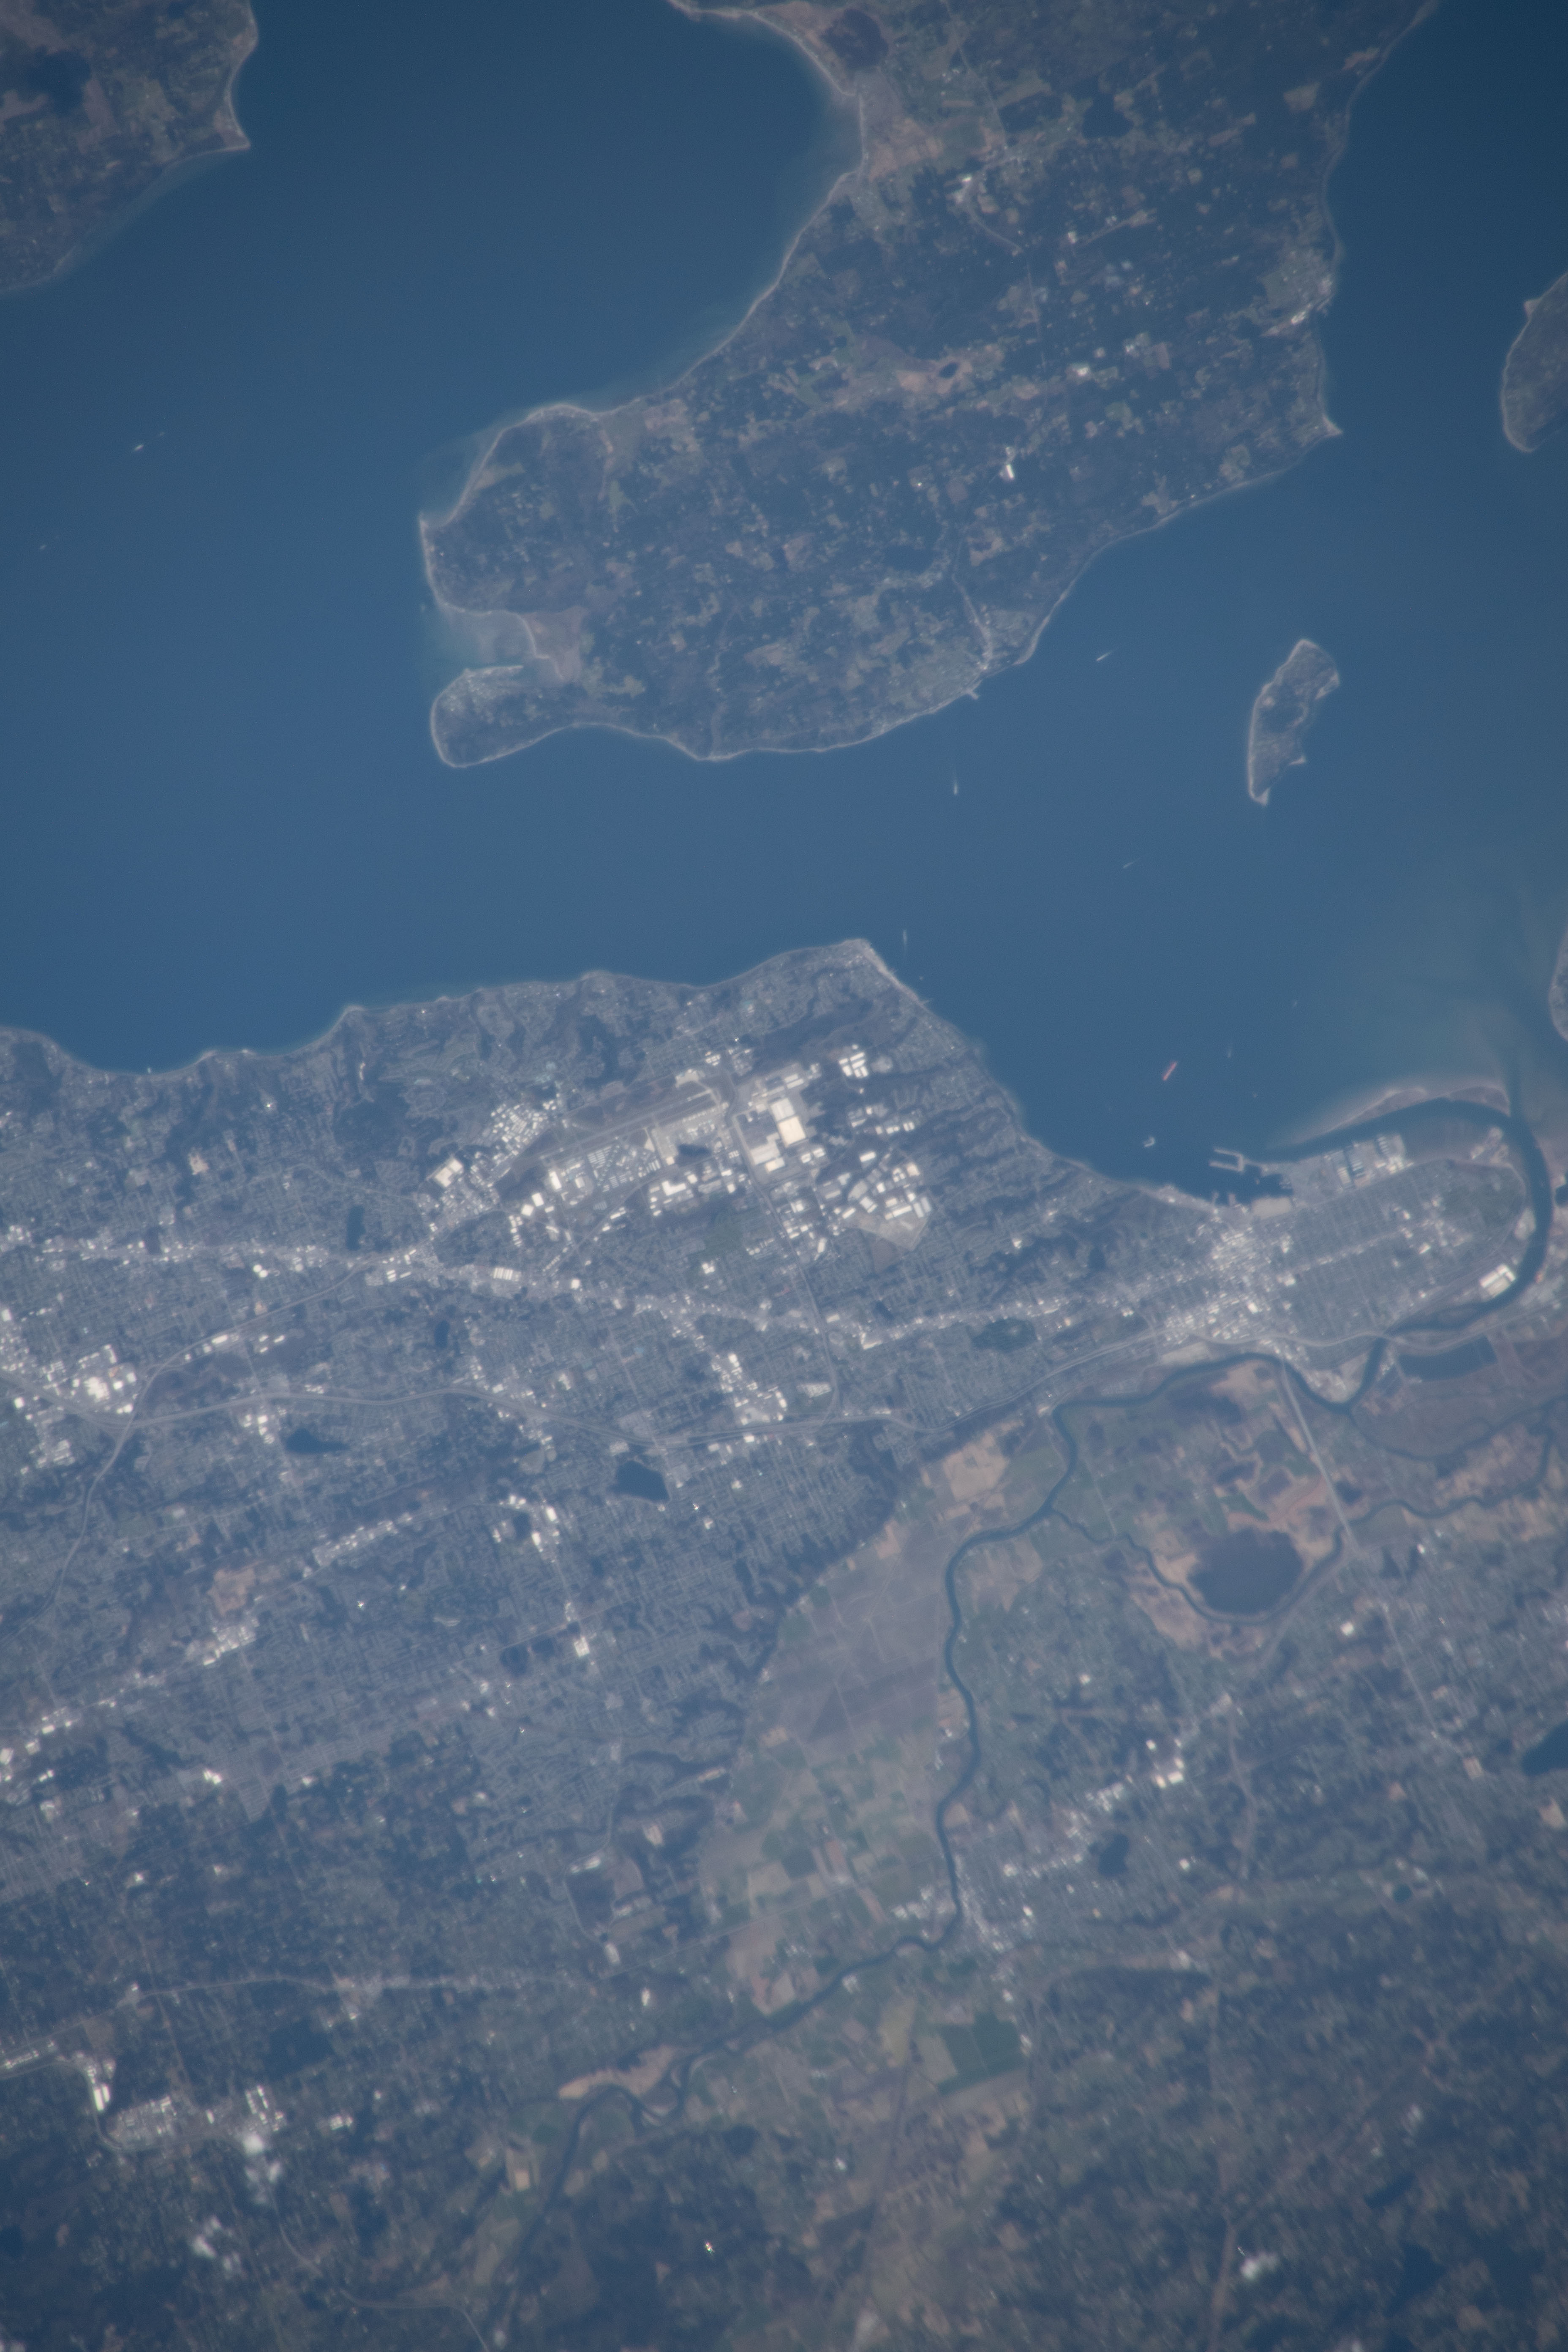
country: USA-WASHINGTON
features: WHIDBEY ISLAND, POSSESSION SOUND, MUKILTEO
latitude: 47.9
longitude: -122.3
